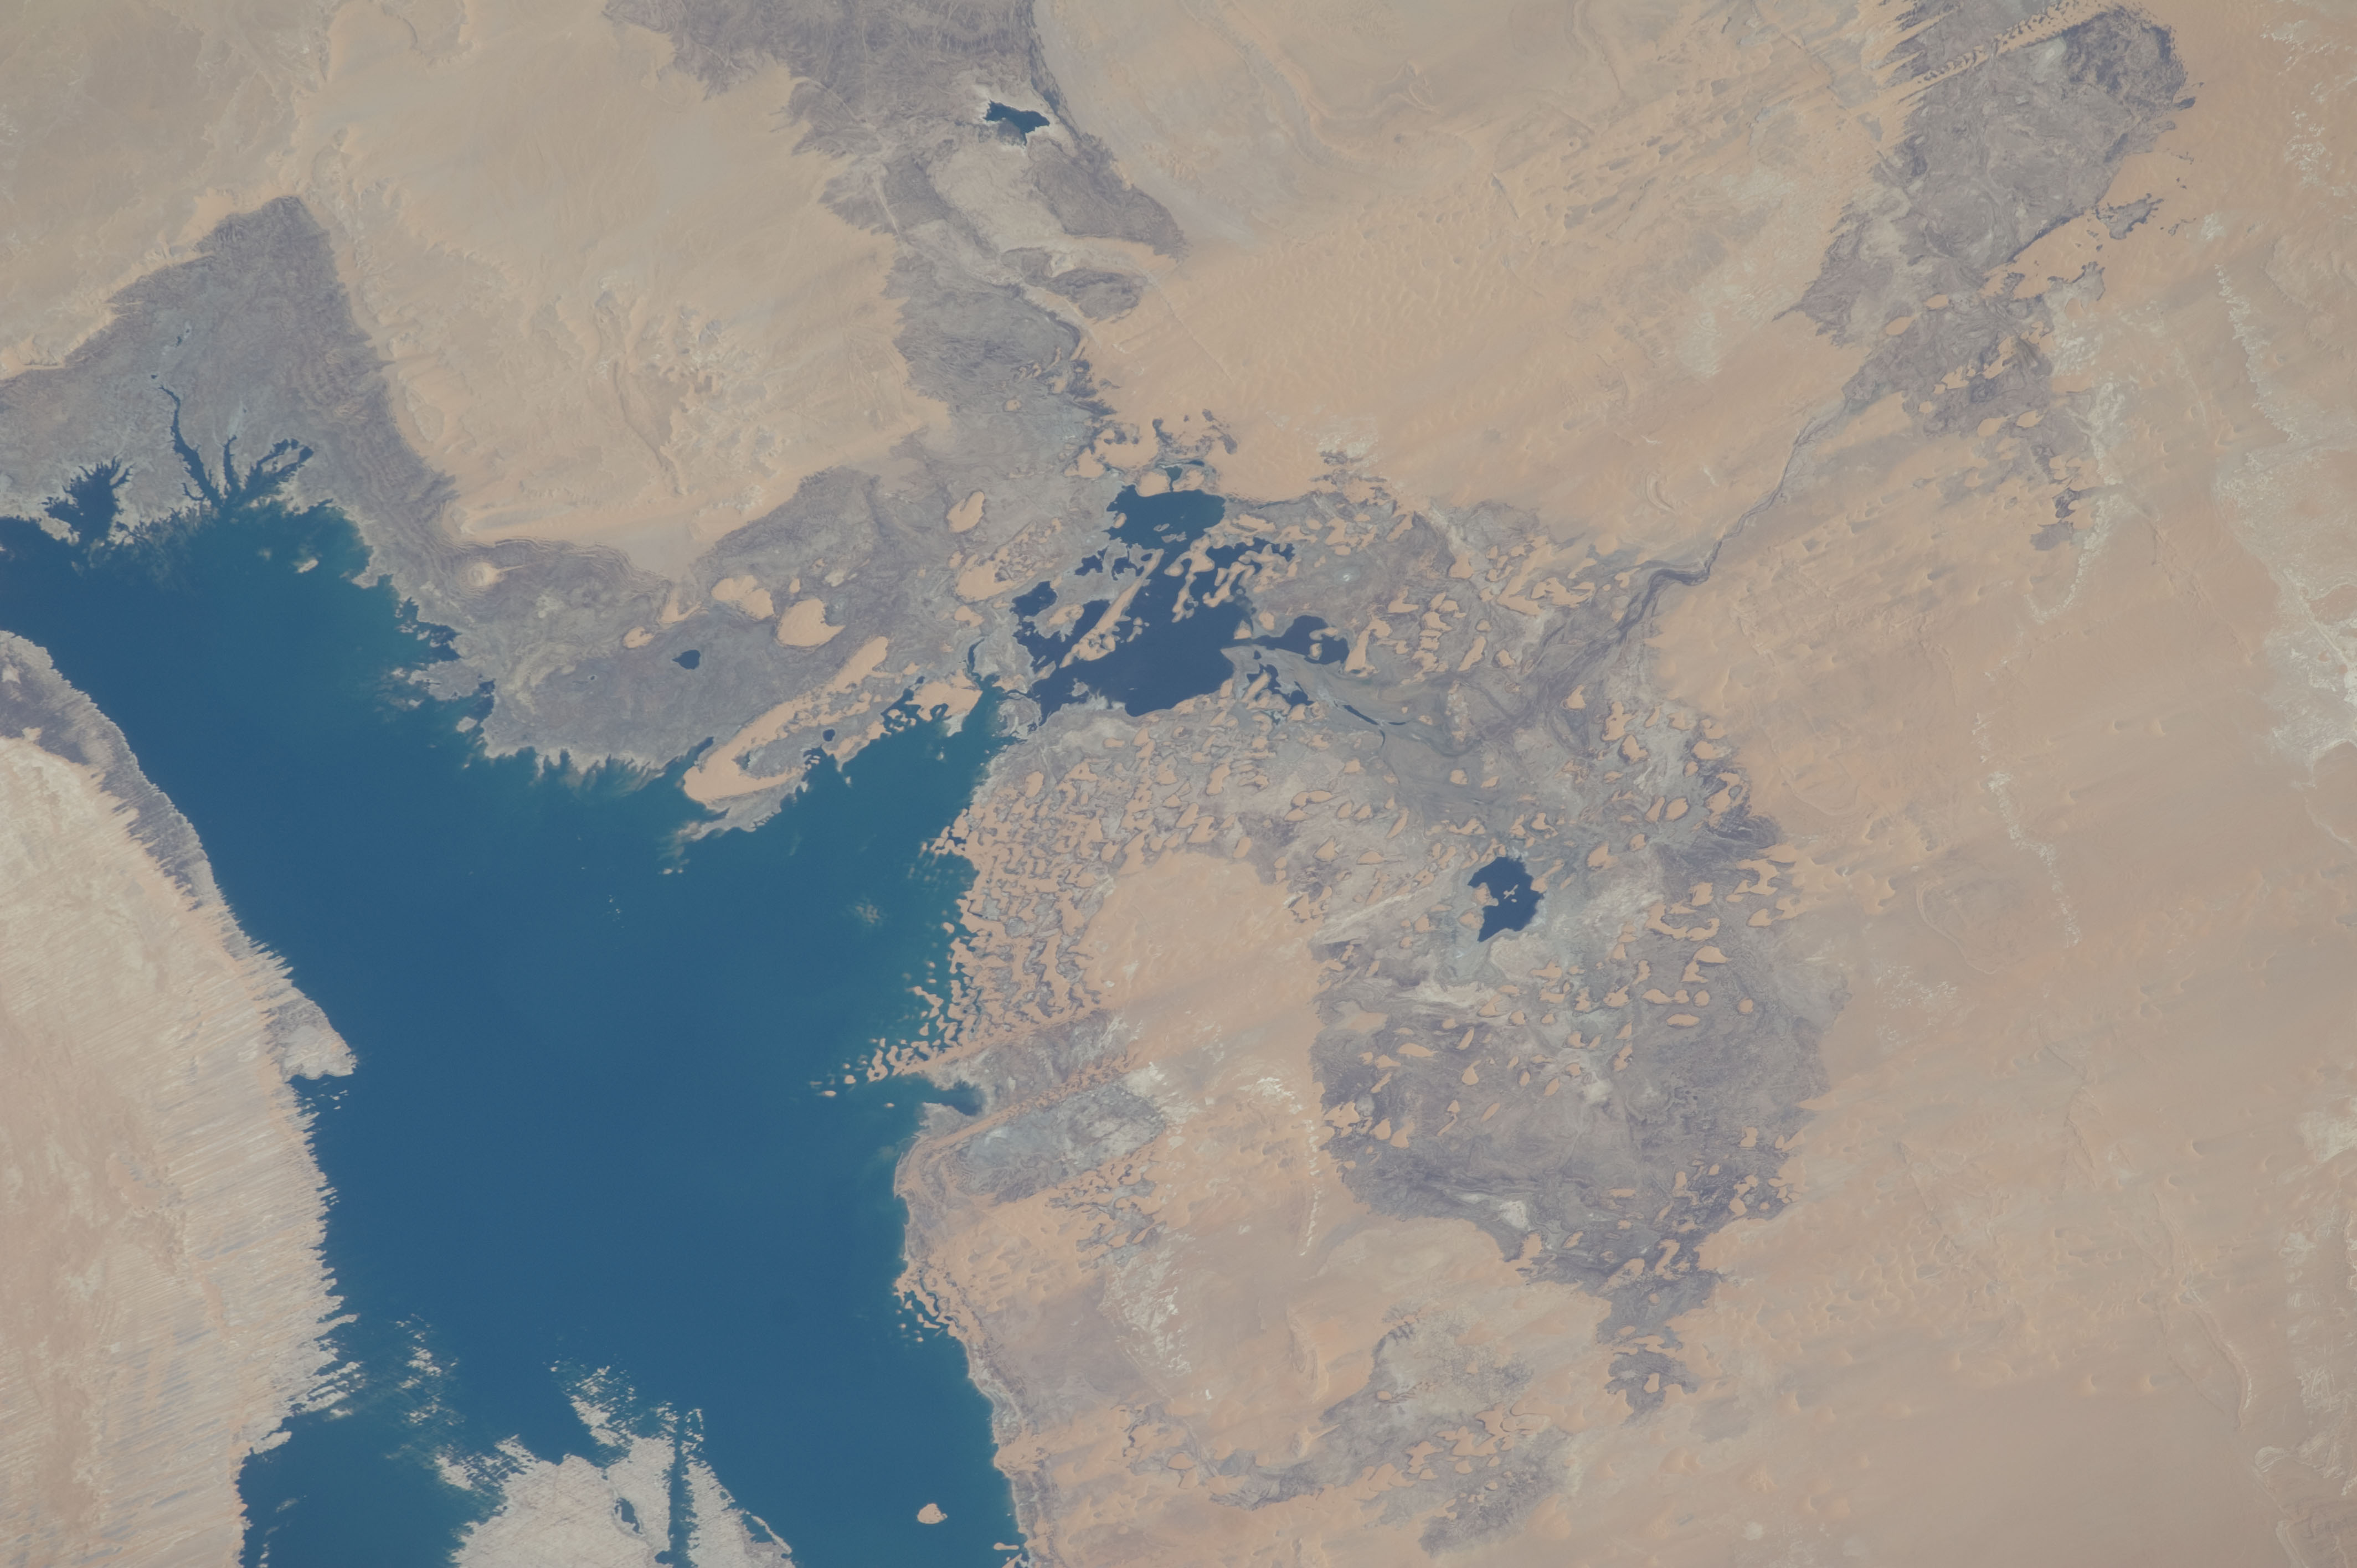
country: EGYPT
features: TOSHKA LAKES, WEST BASIN
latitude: 23.4
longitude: 30.6
